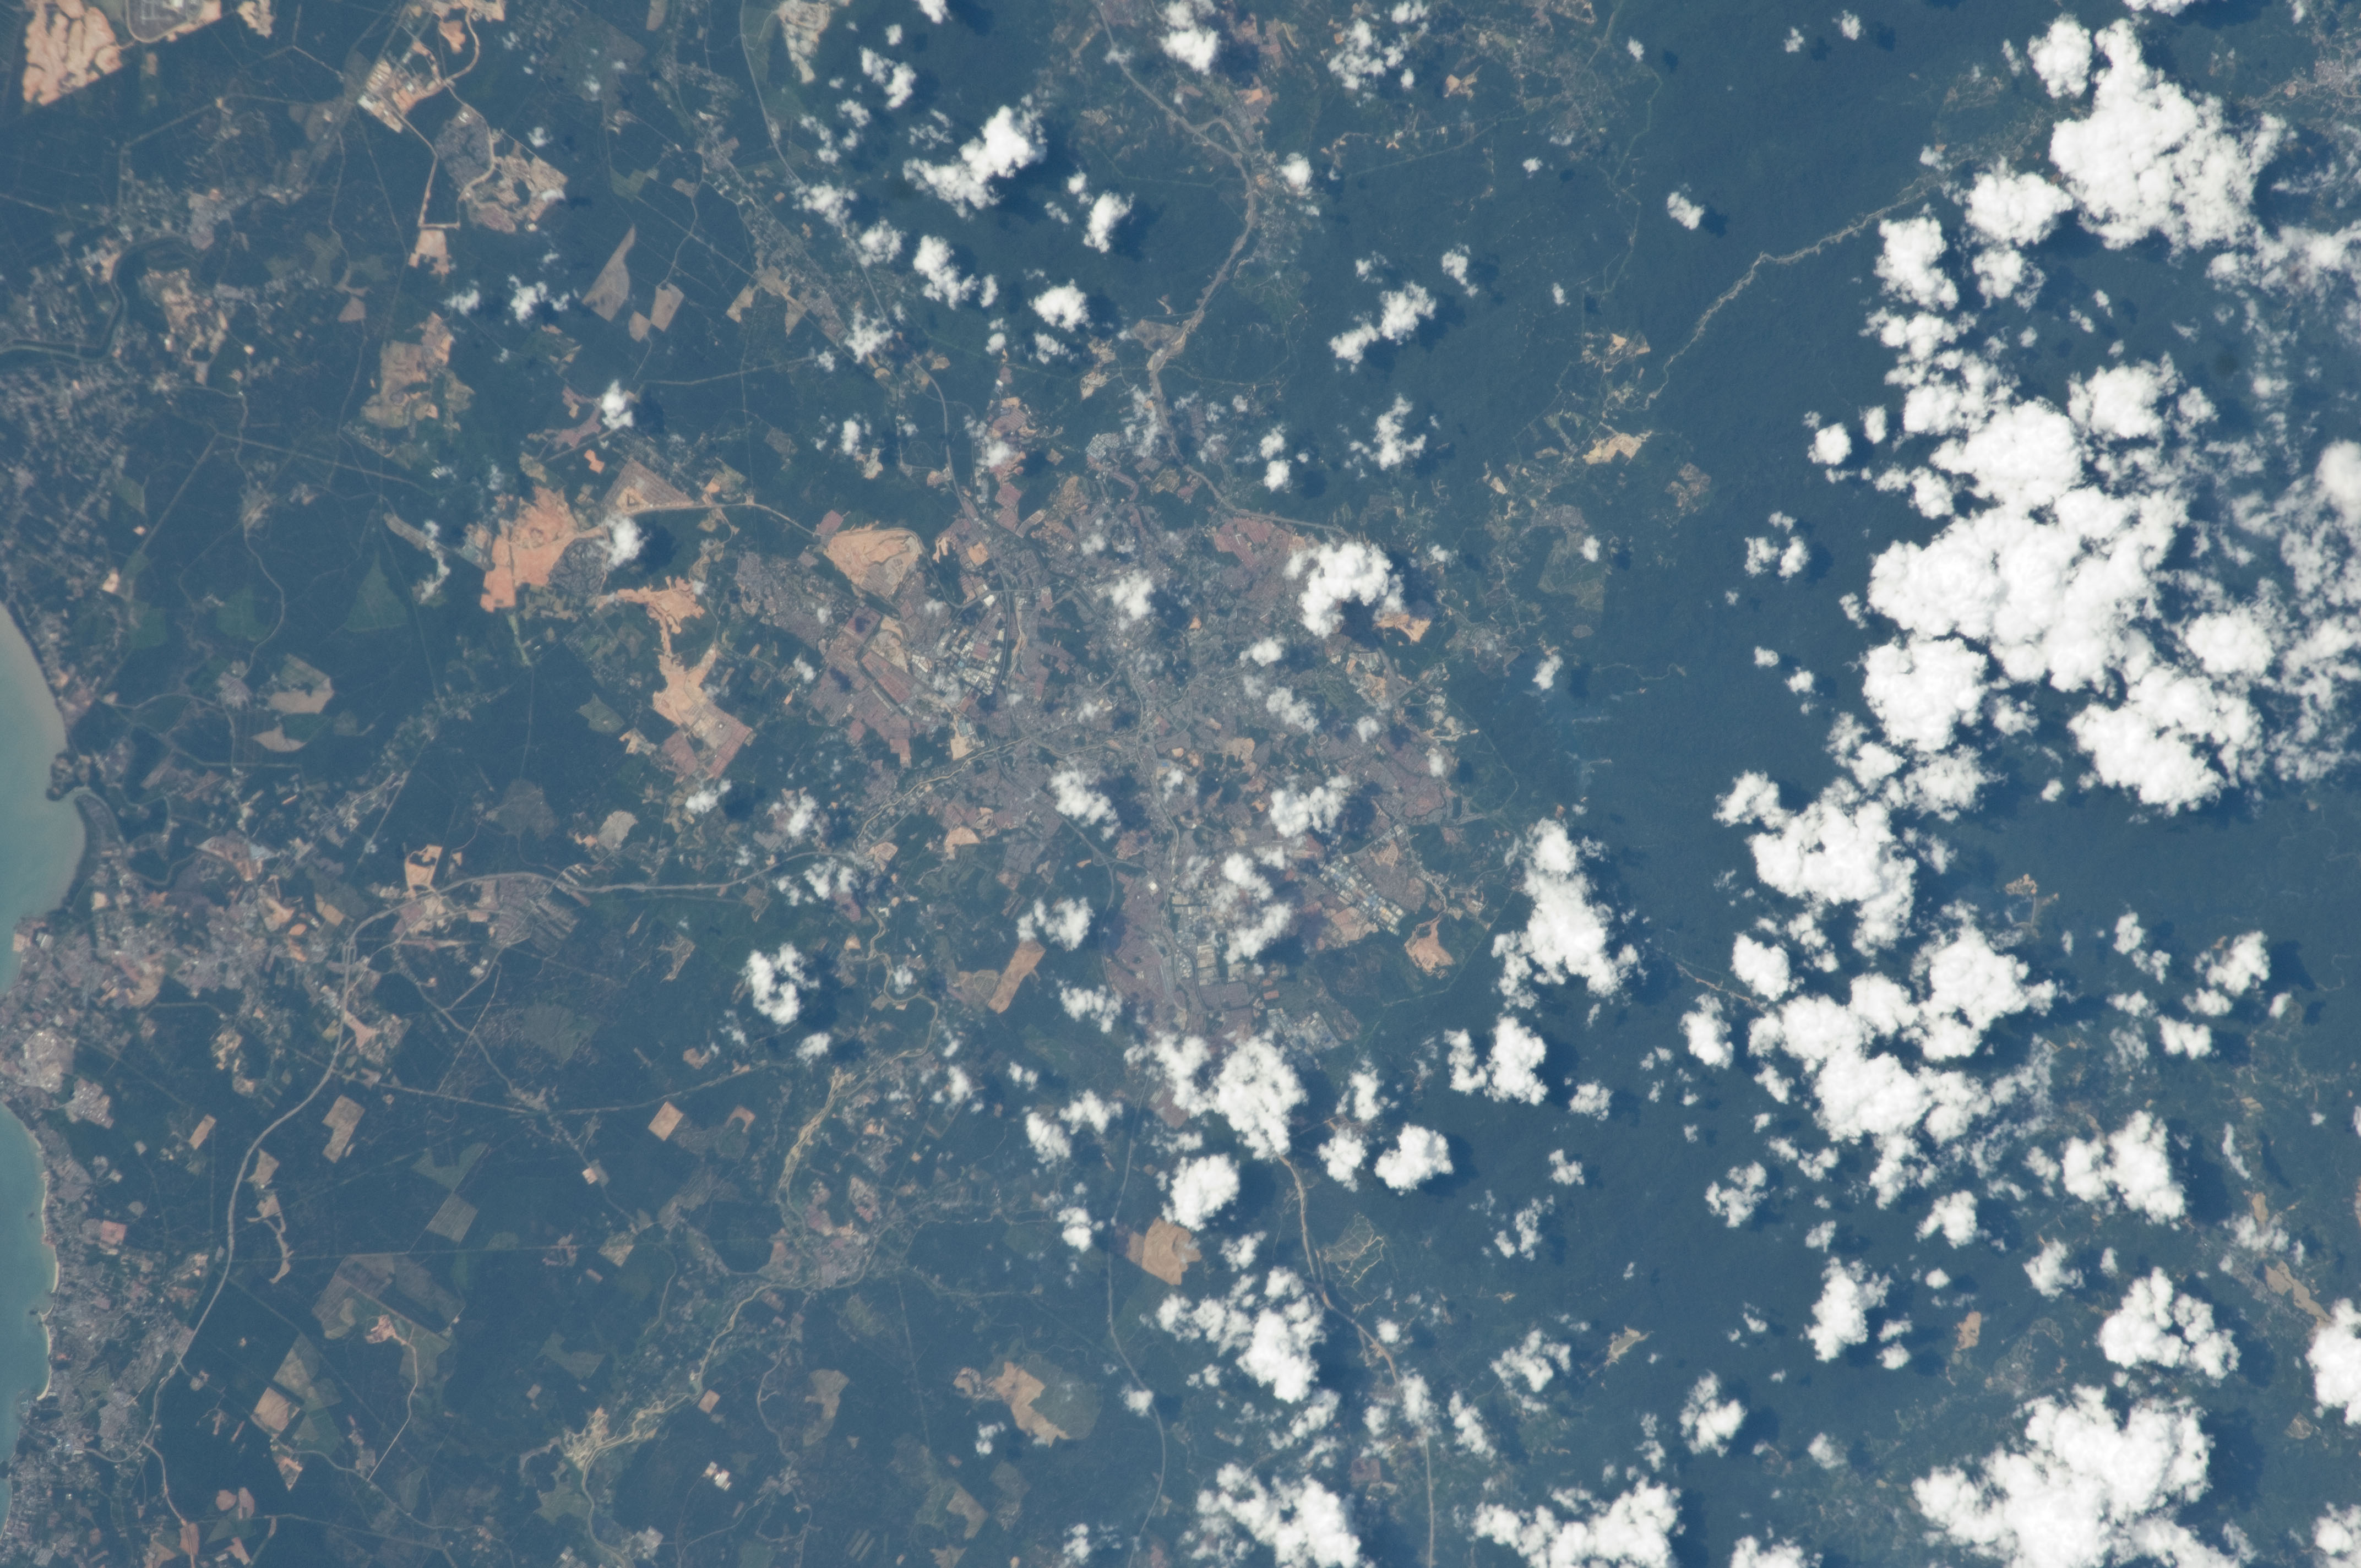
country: MALAYSIA
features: AGR., STR. OF MALACCA, SEREMBAN
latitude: 2.7
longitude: 102.0
